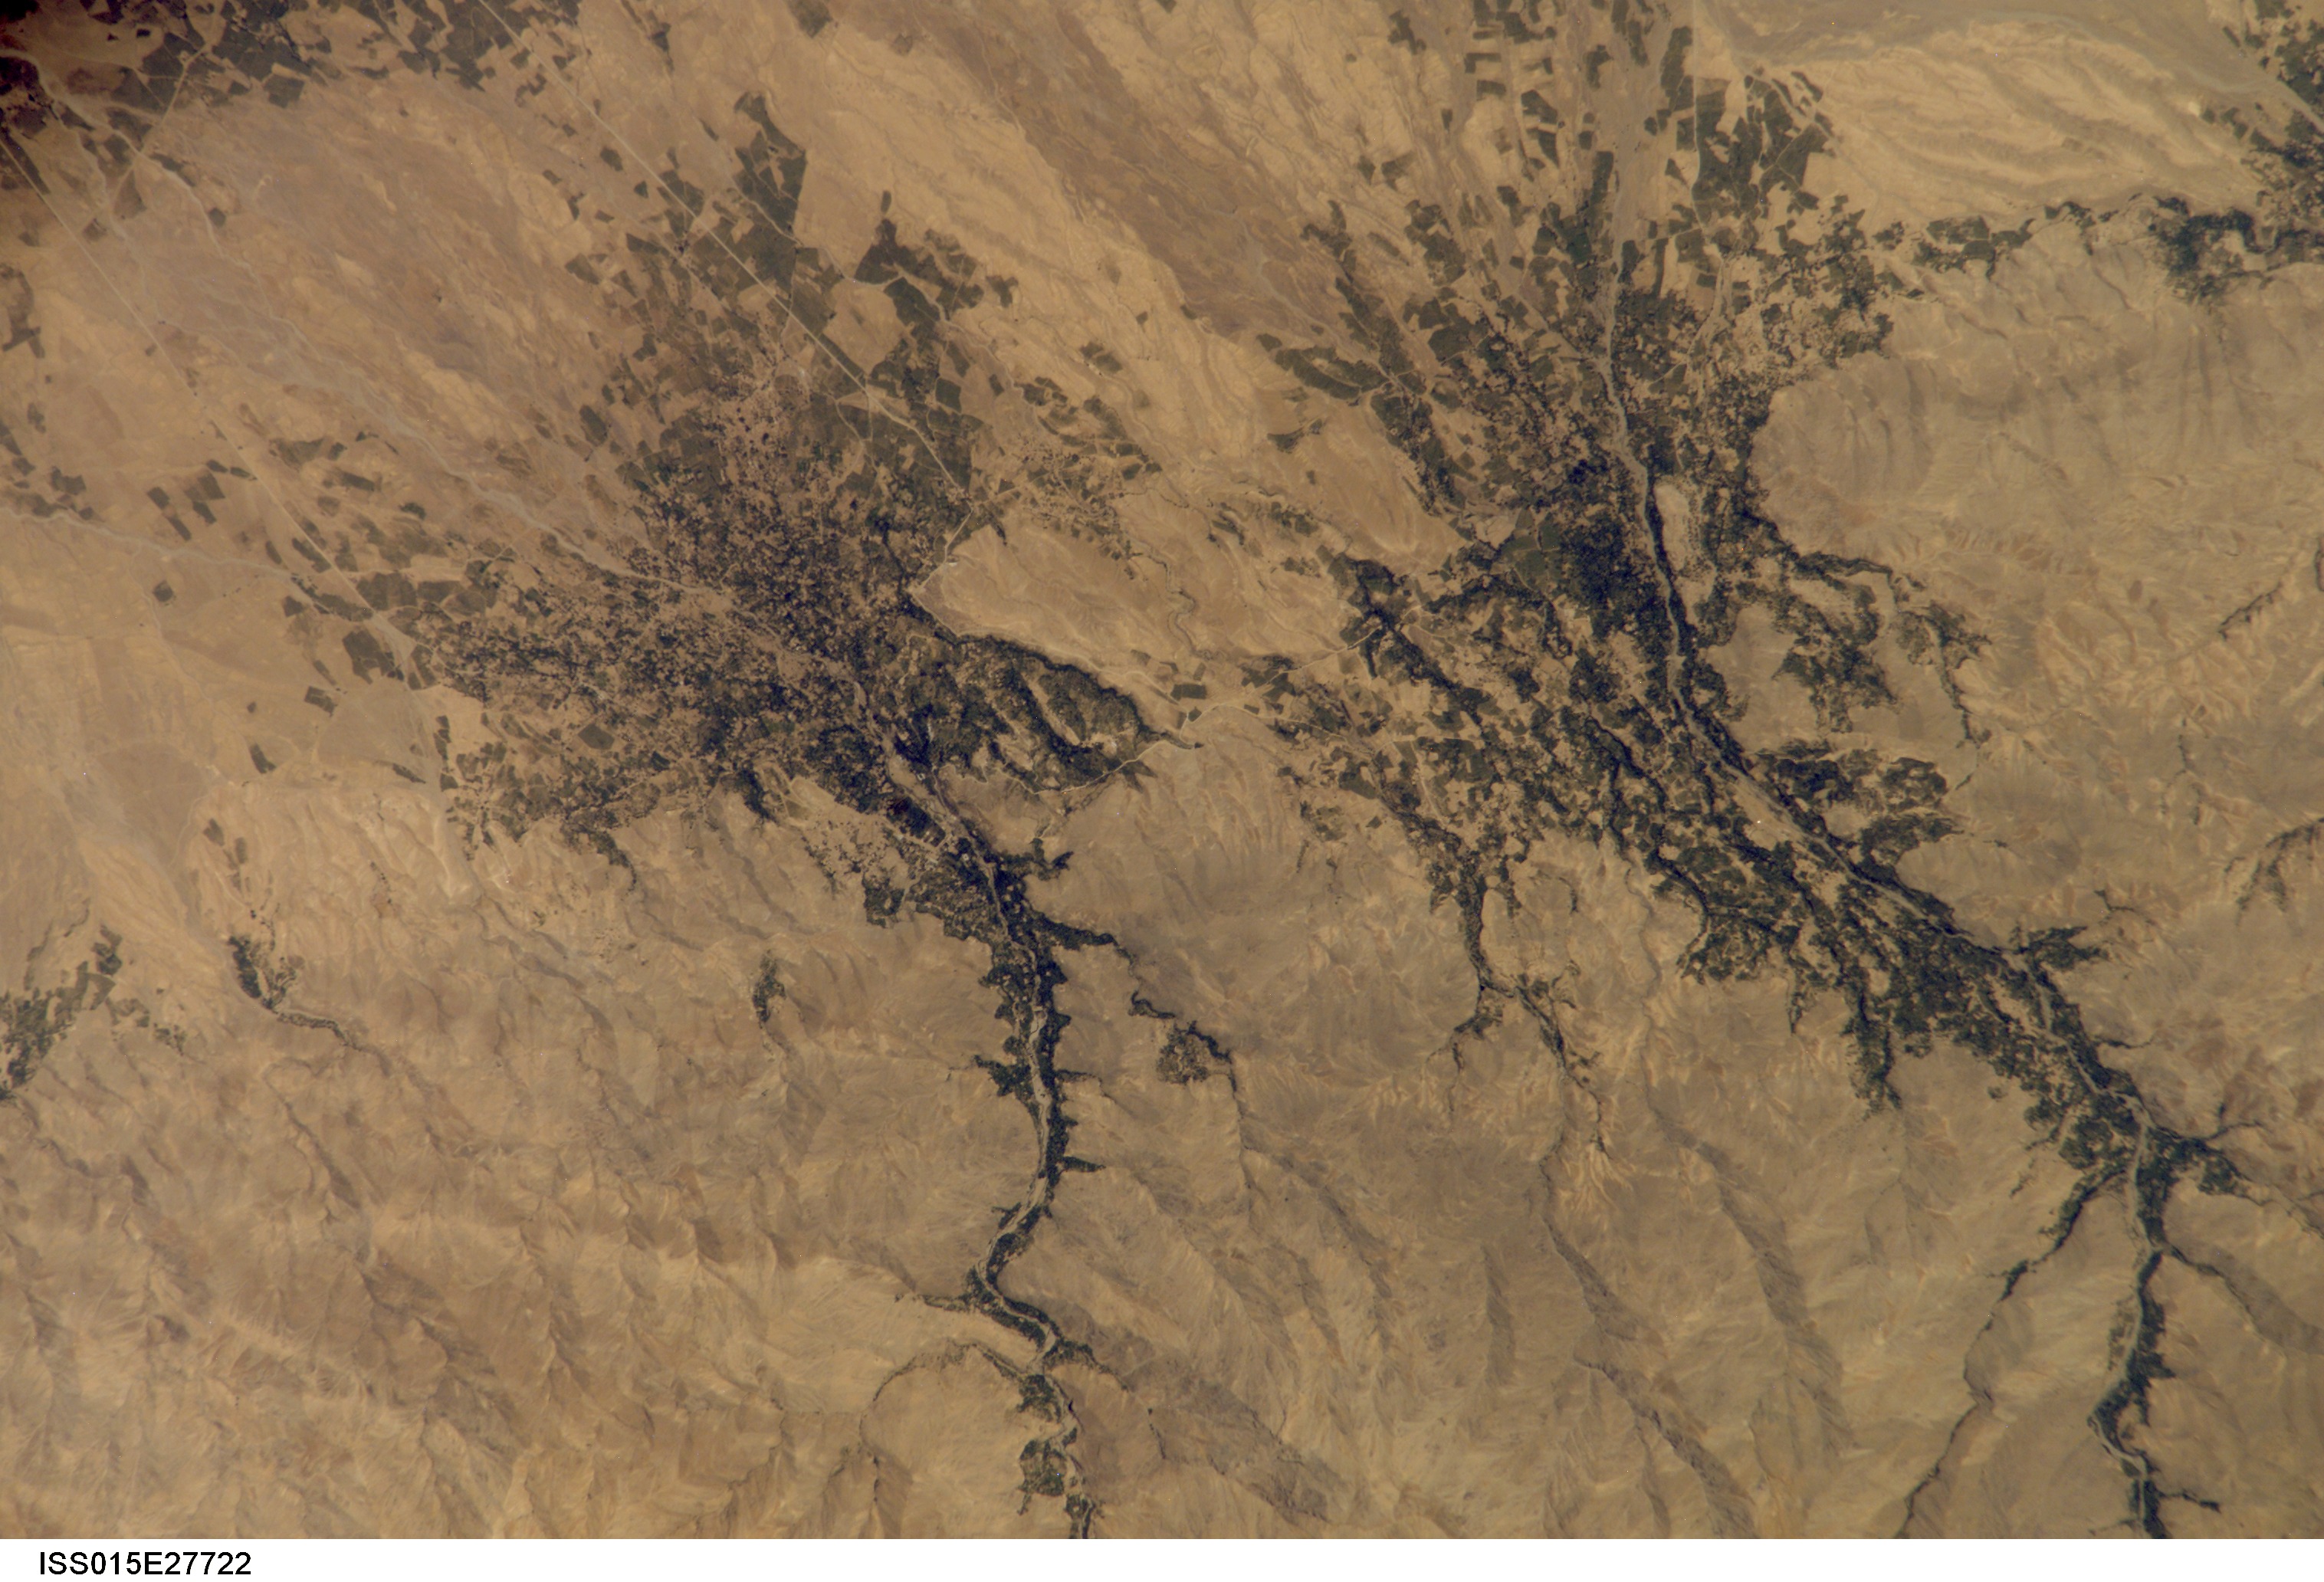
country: AFGHANISTAN
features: CANYONS, V., AGR. NW. OF KABUL
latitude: 34.8
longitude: 69.0
